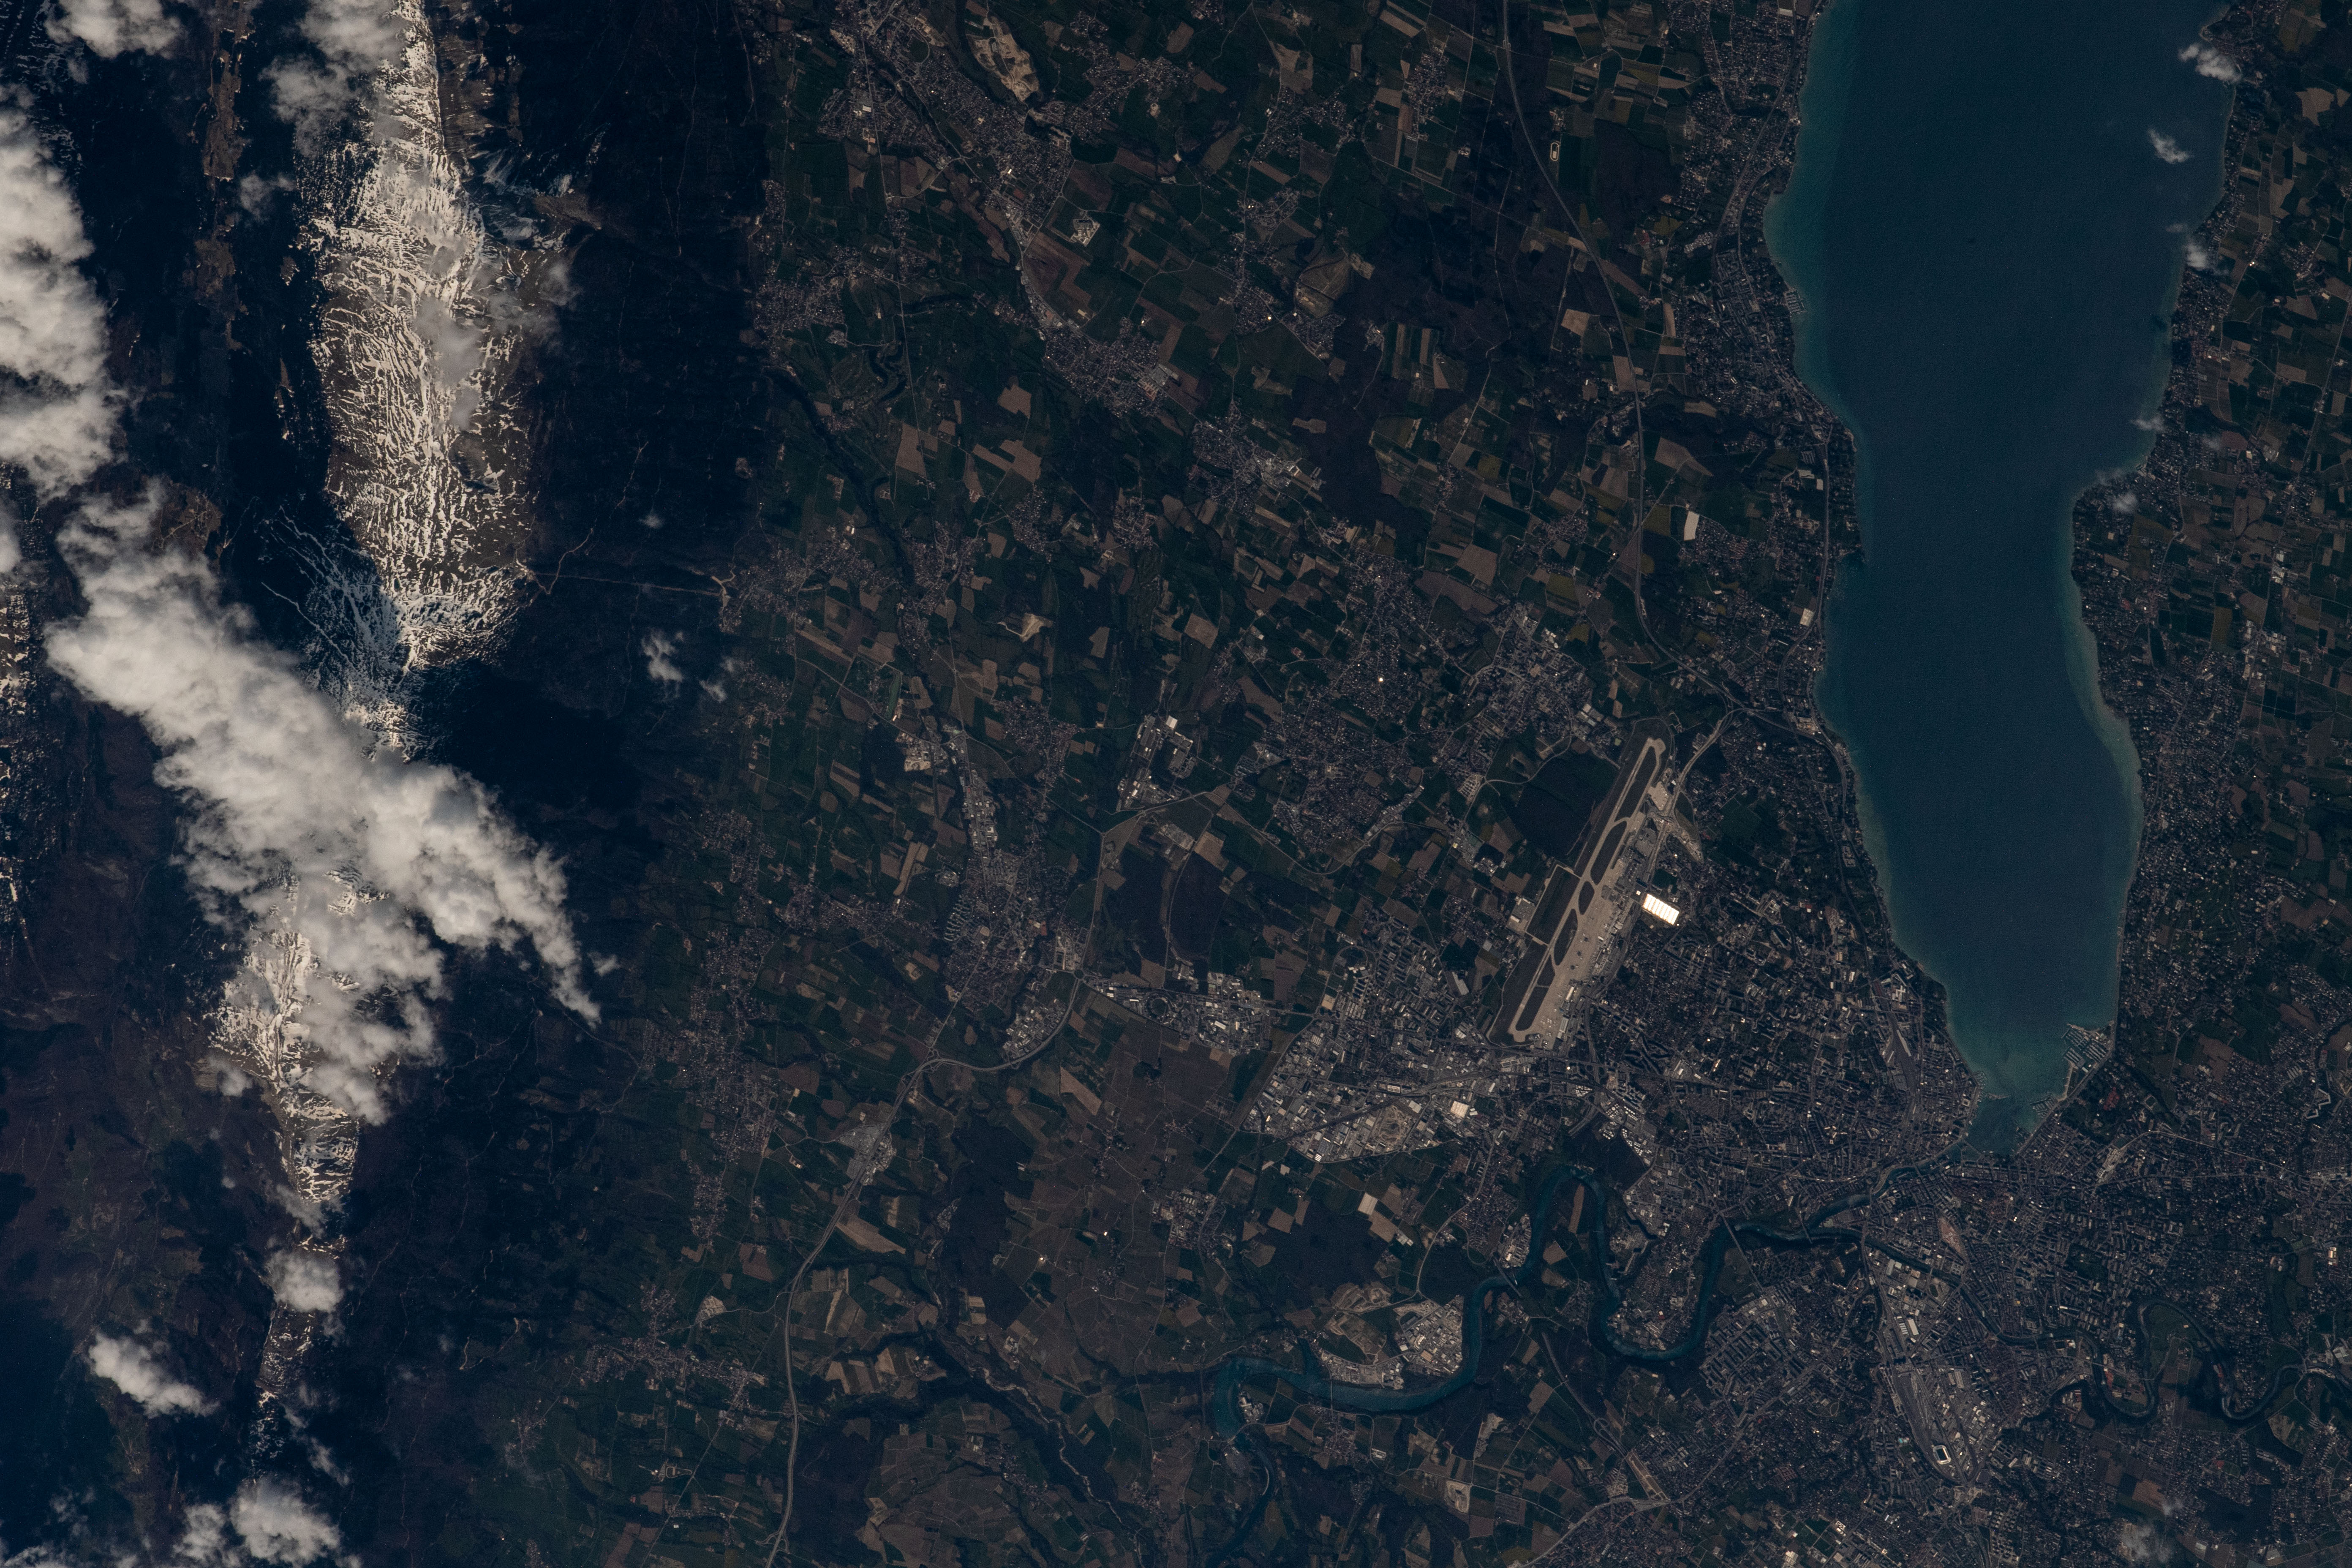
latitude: 46.3
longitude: 6.0
